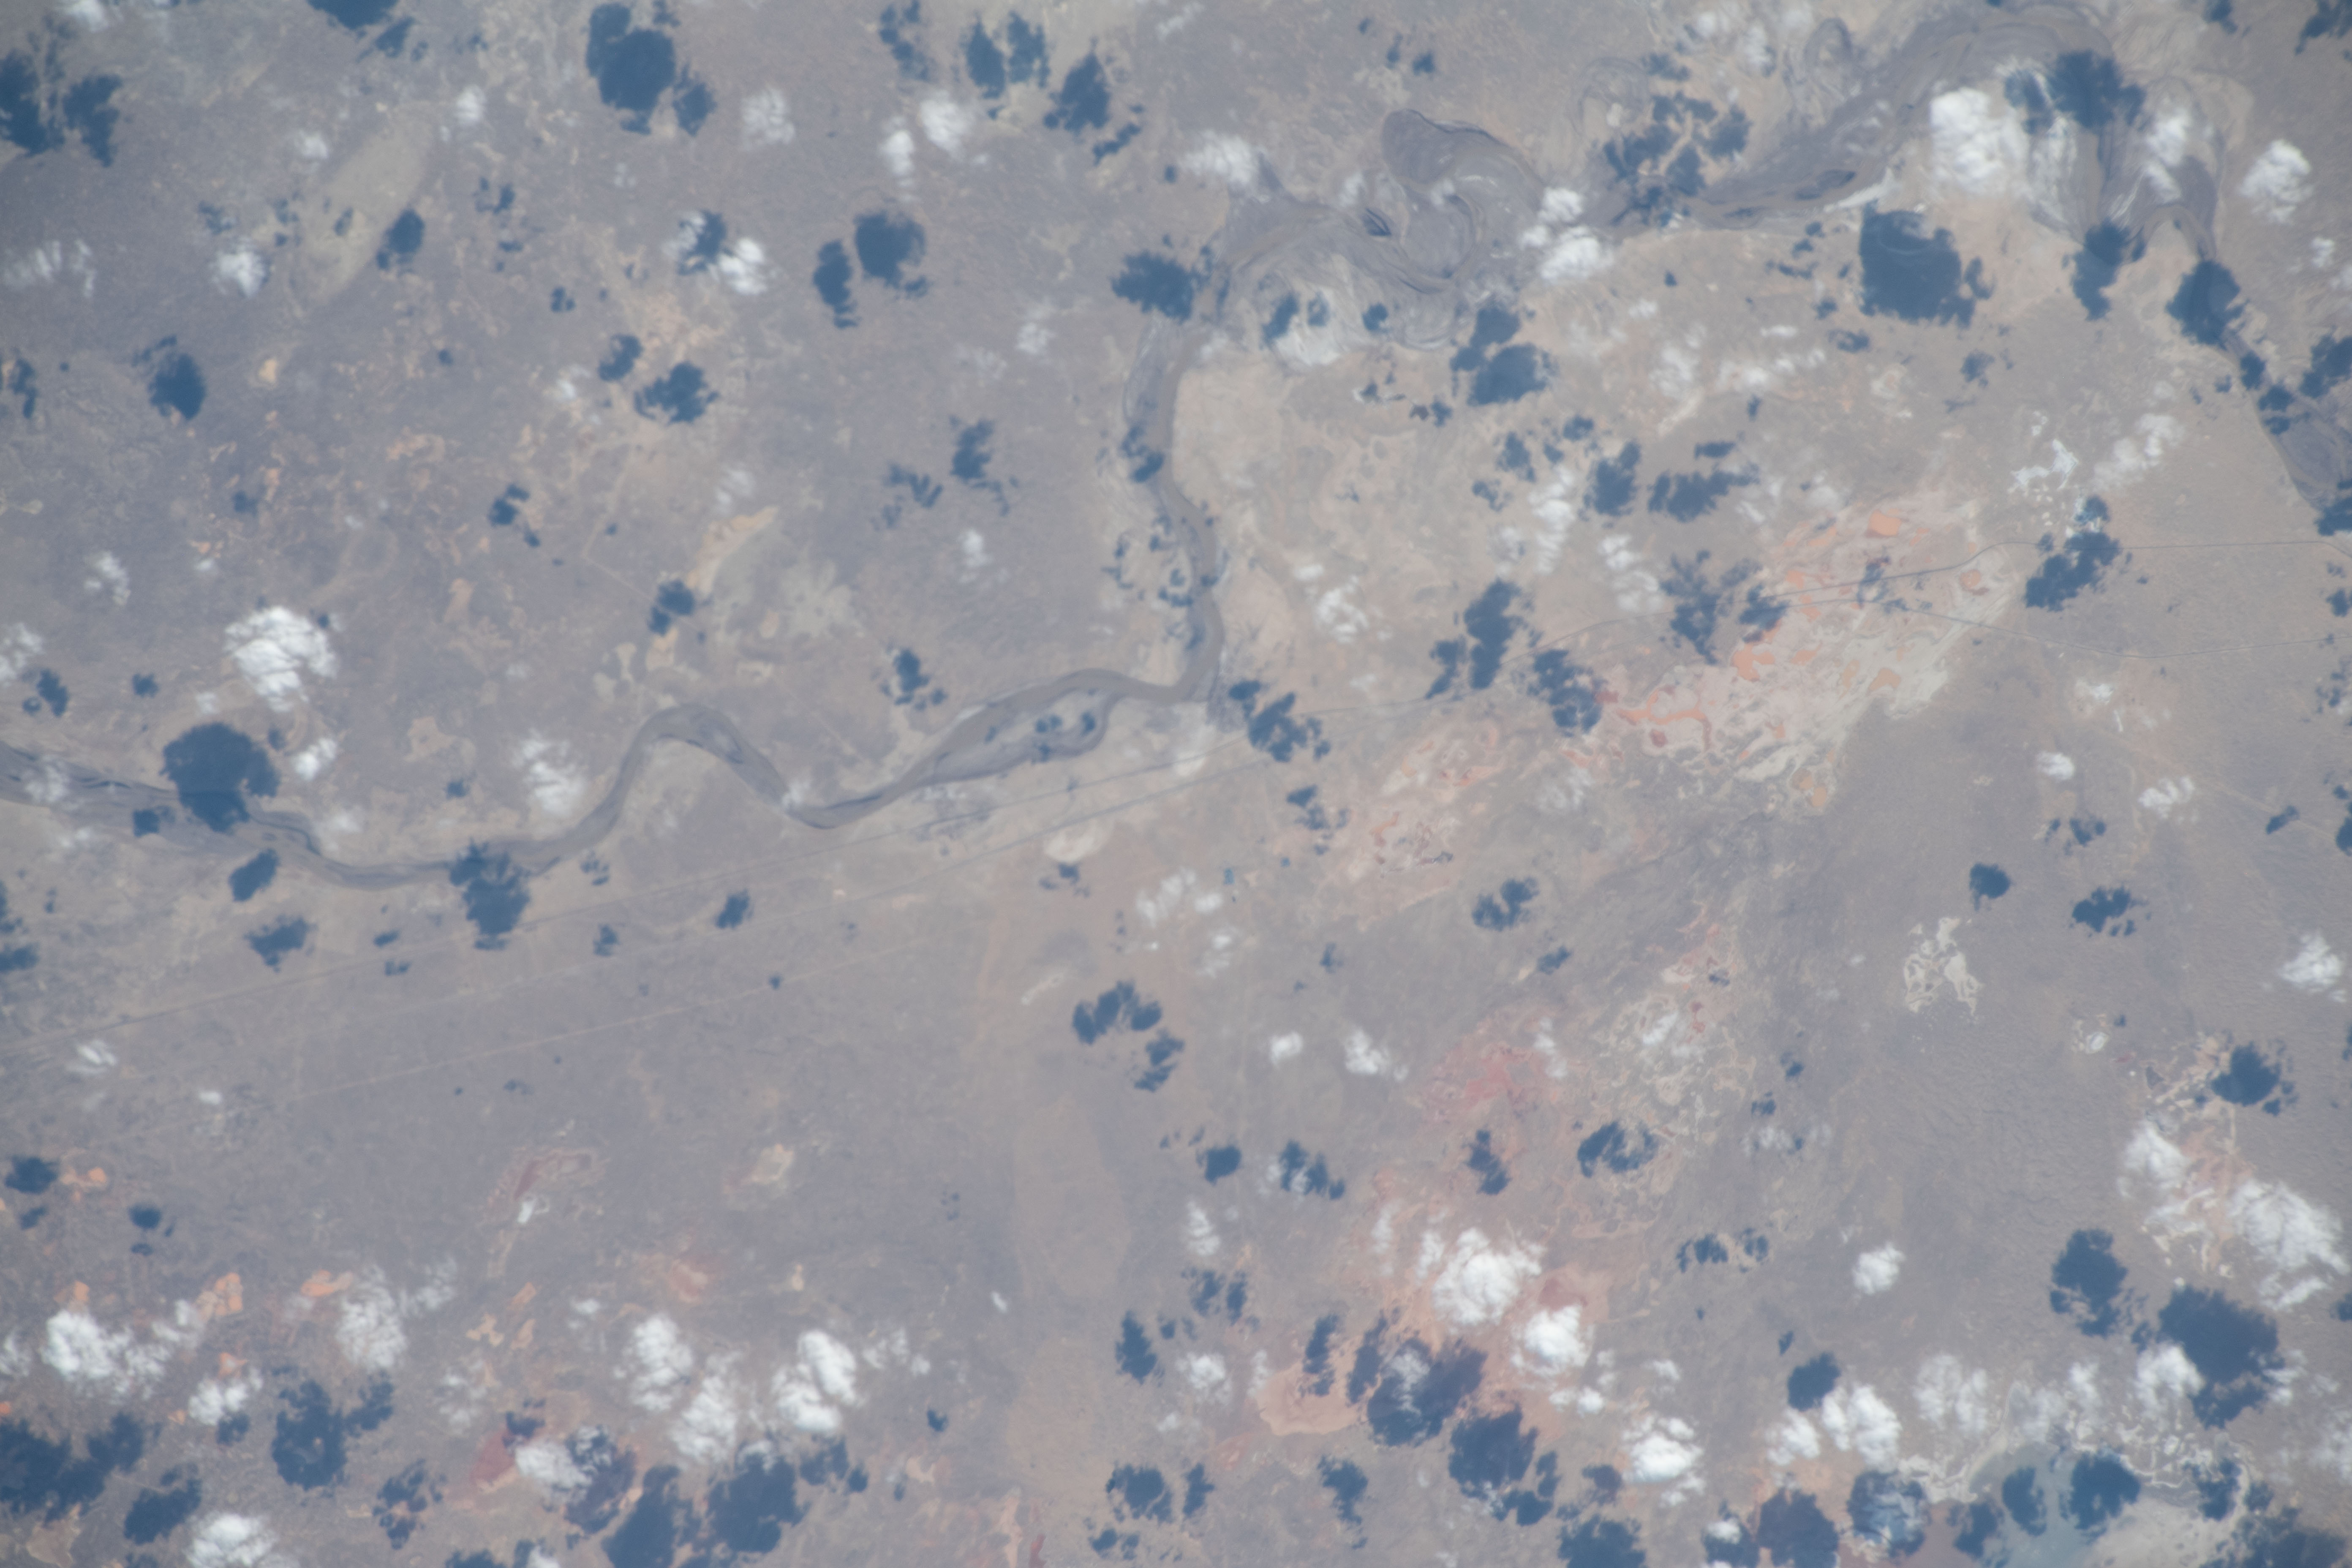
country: KAZAKHSTAN
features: RIVER
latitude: 45.7
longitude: 62.9
